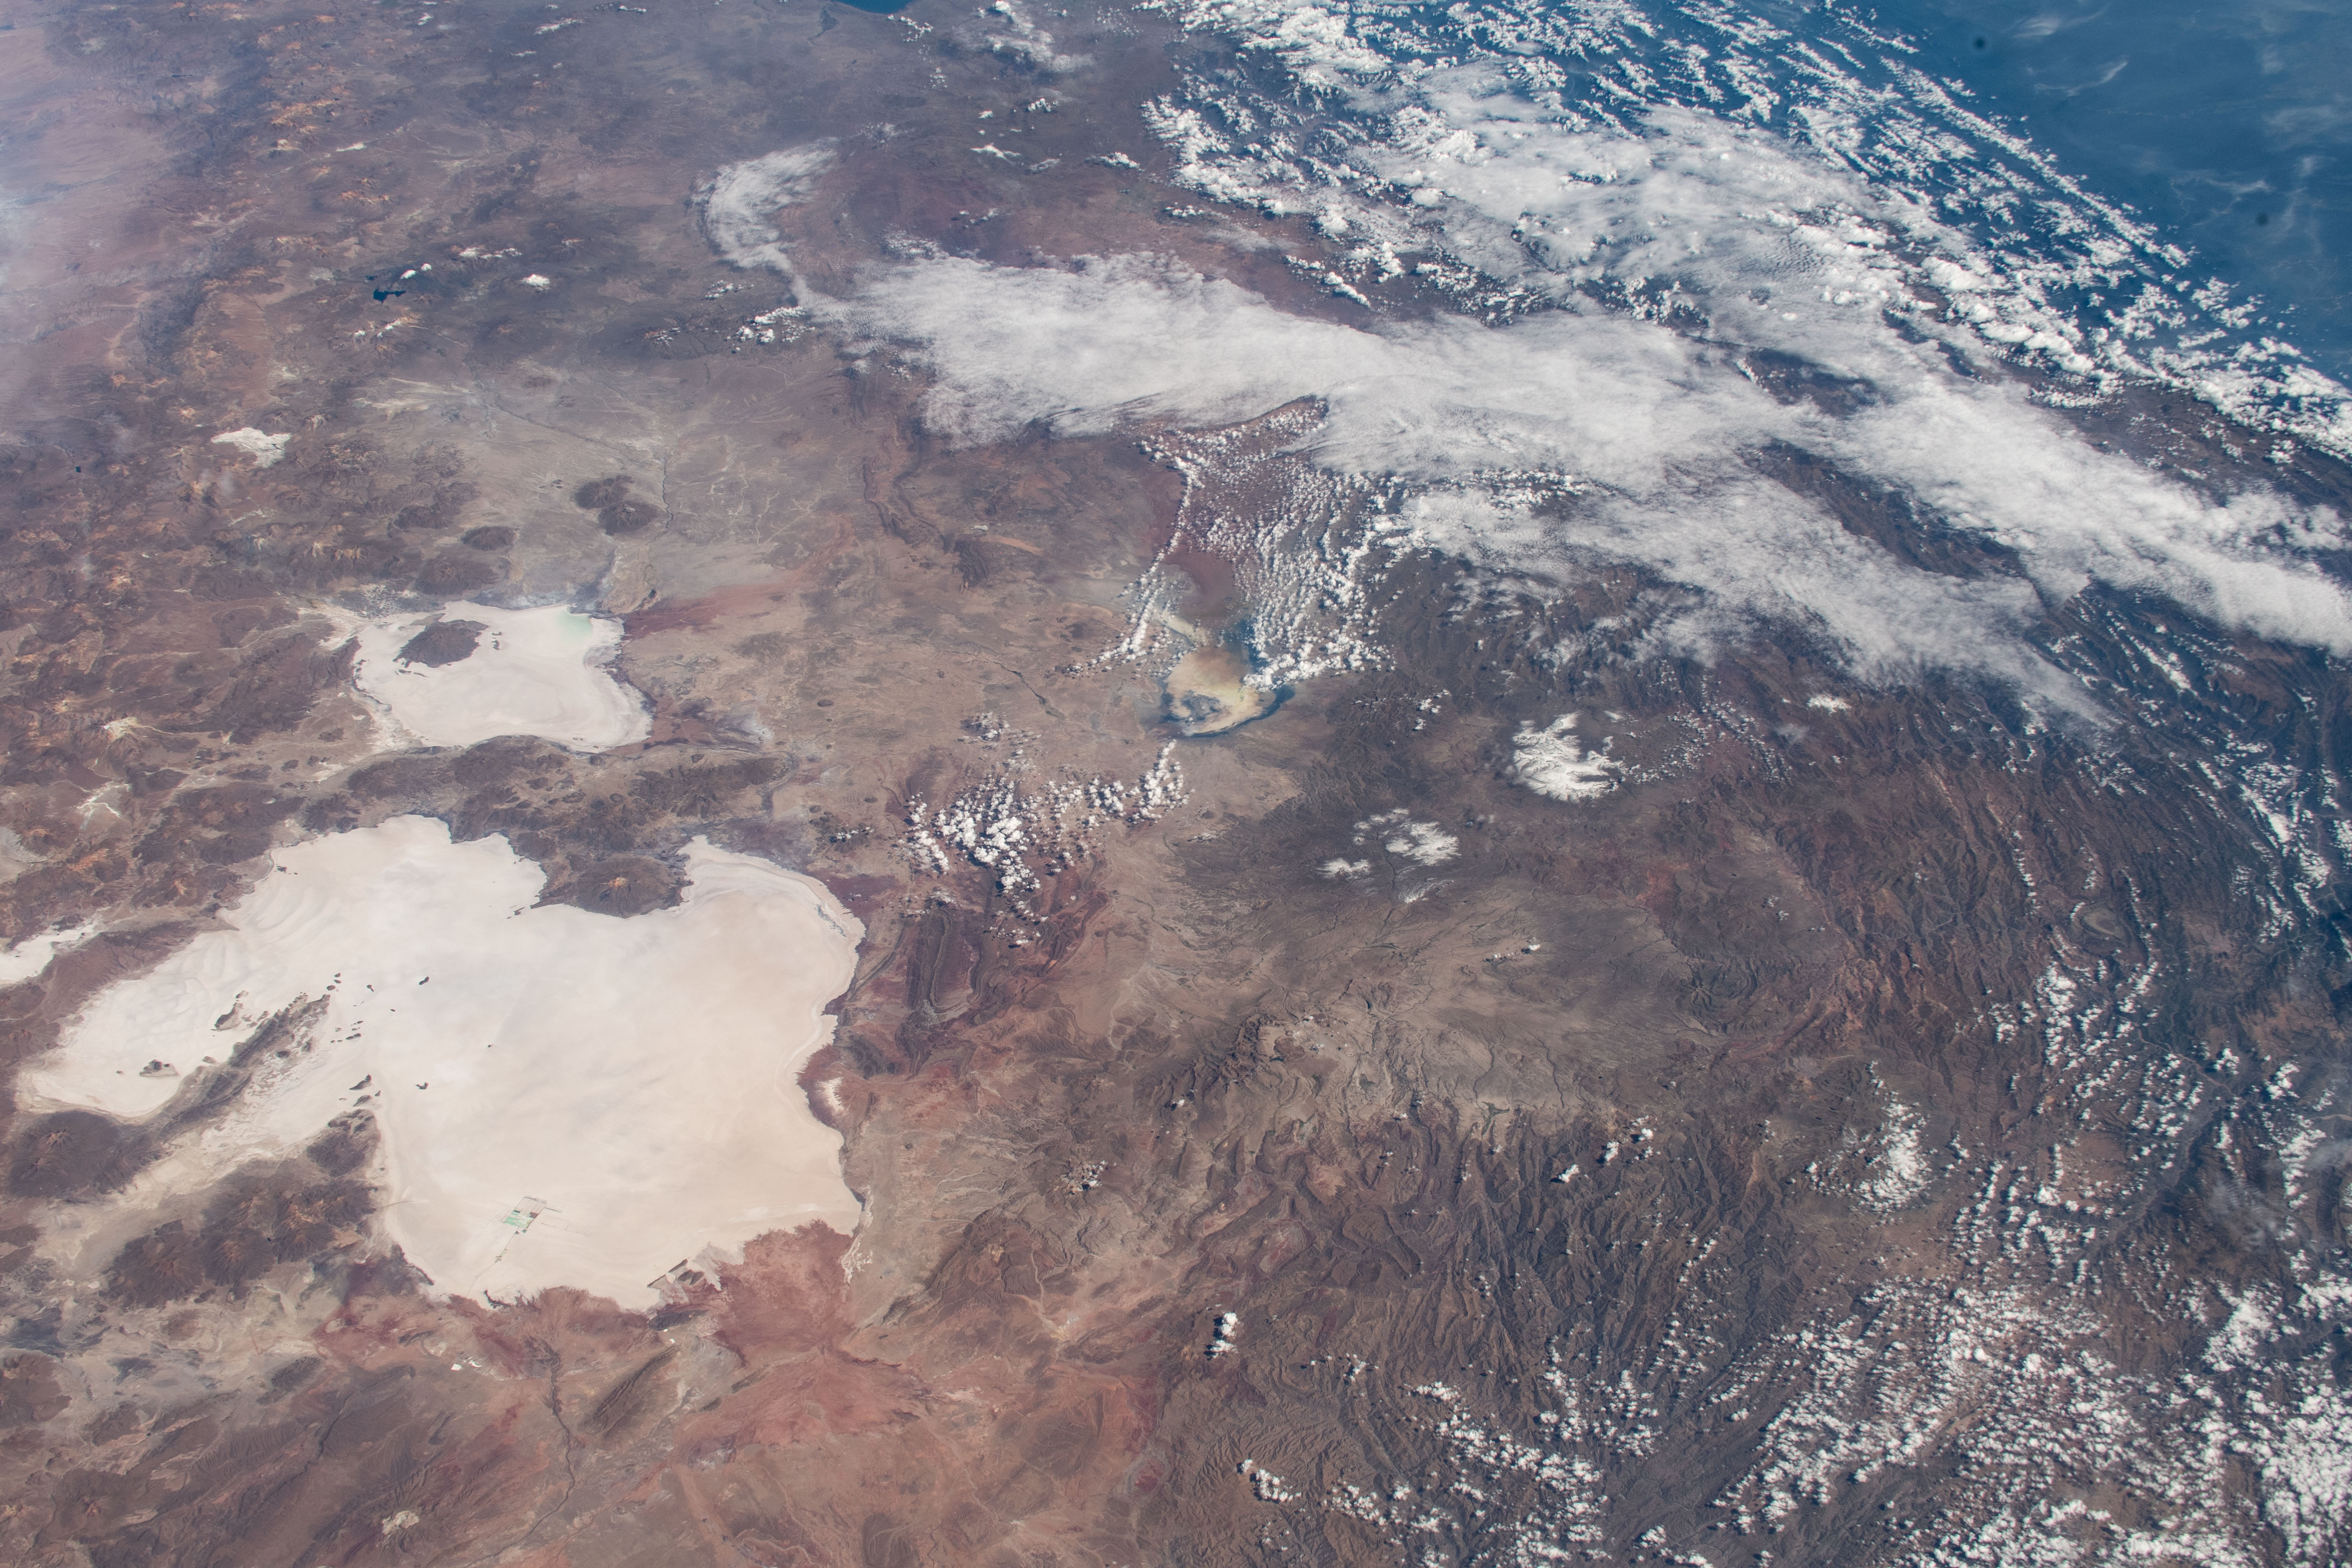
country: BOLIVIA
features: THE ANDES, SALAR DE UYUNI DESERT, CORDILLERA REAL MOUNTAINS
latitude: -19.5
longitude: -66.5
